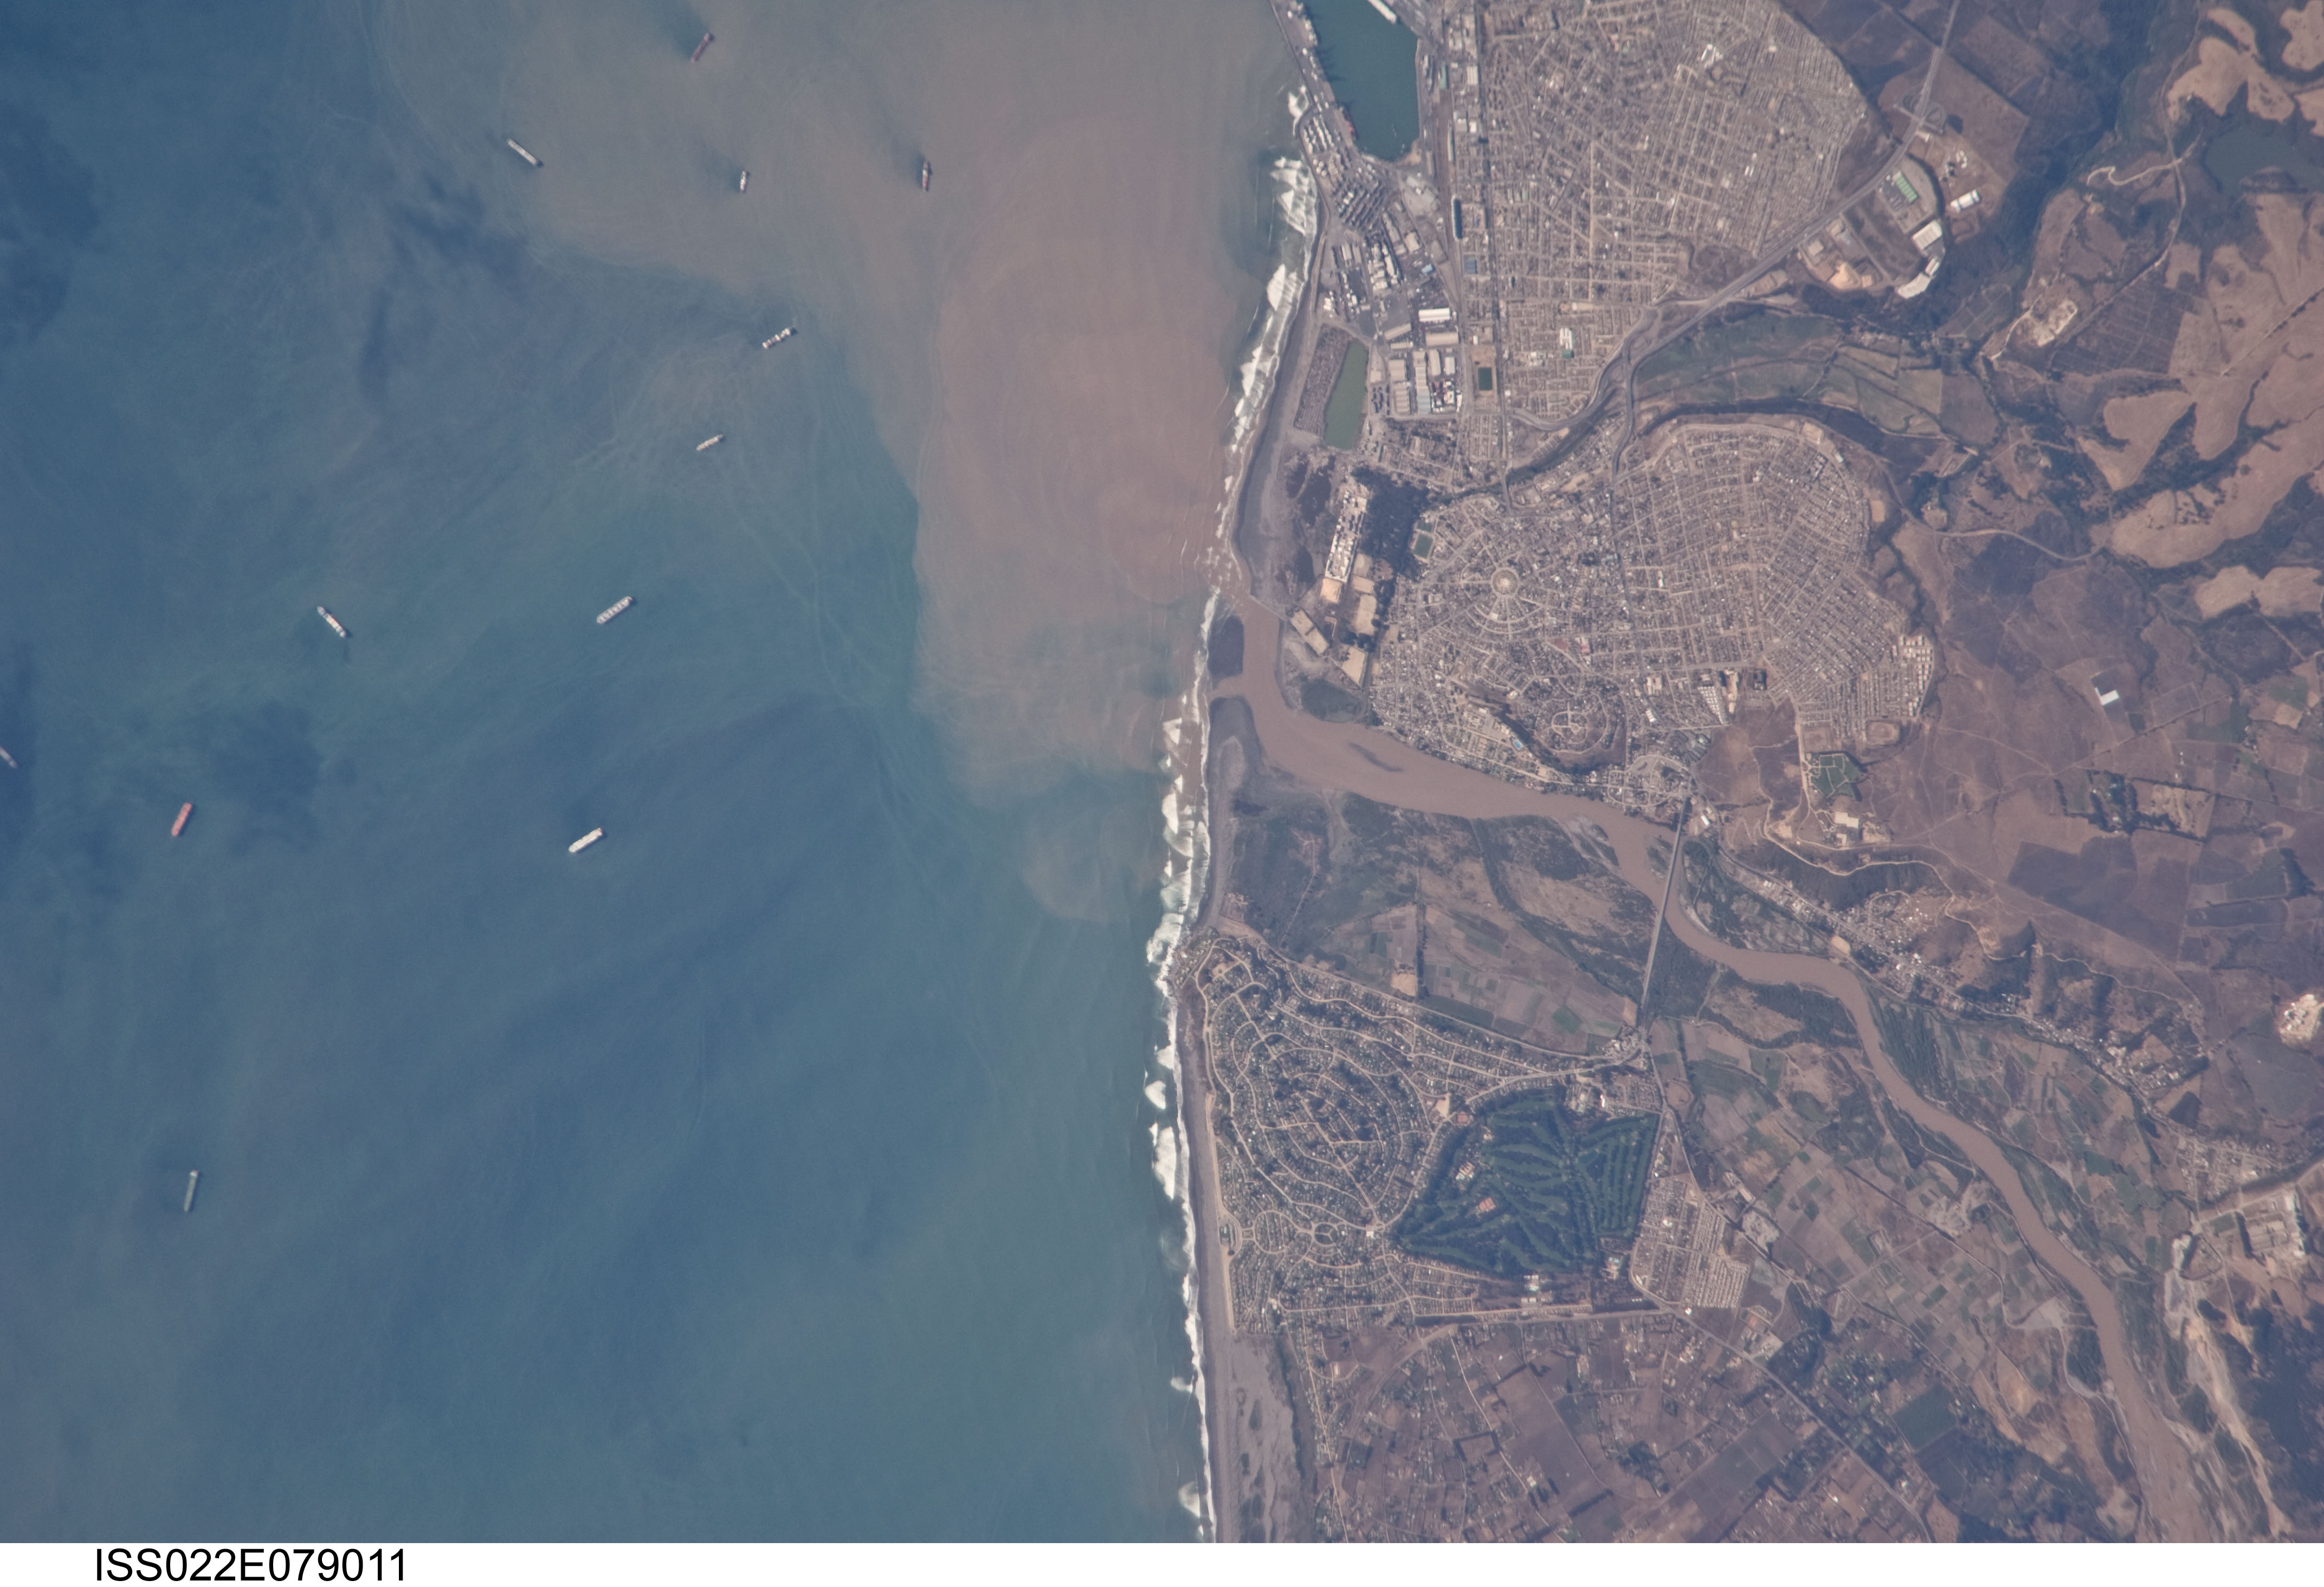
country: CHILE
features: SAN ANTONIO, MAIPO R., PORT, SHIPS, SED.
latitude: -33.6
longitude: -71.7
